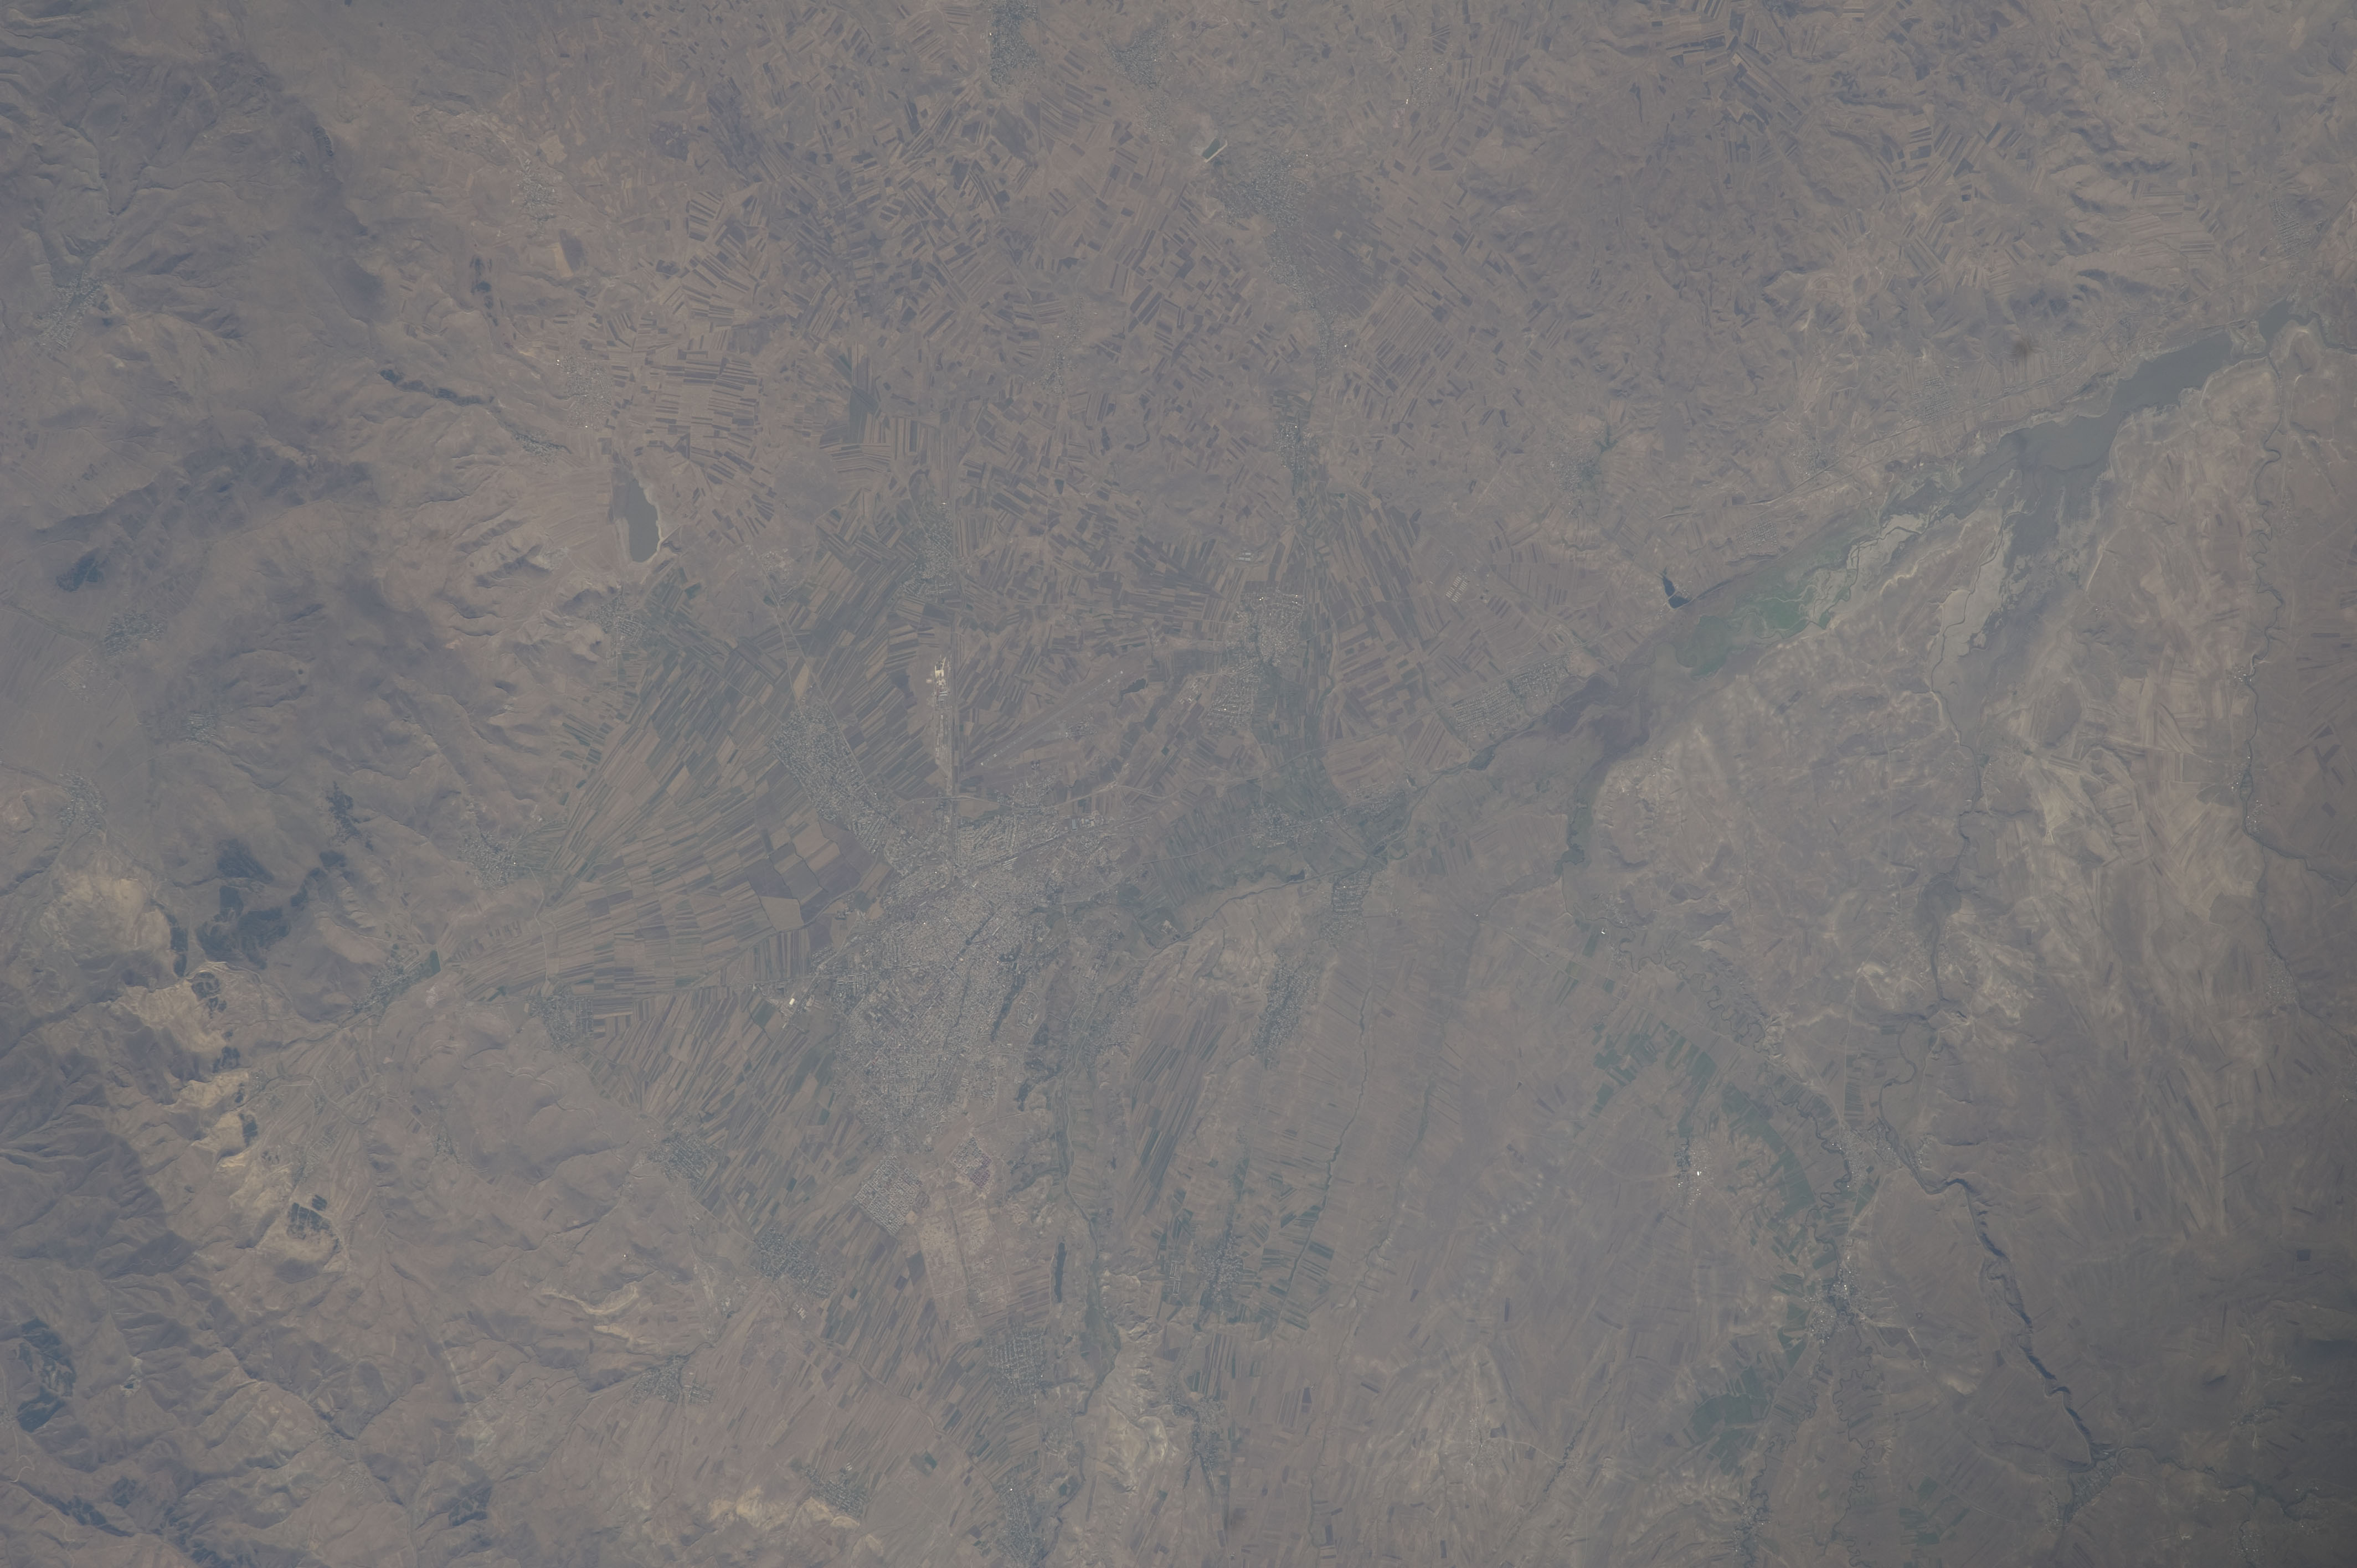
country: TURKEY
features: GYUMRI, AGR., ARPACAY RES., AIRPORT
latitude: 40.7
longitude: 43.7
